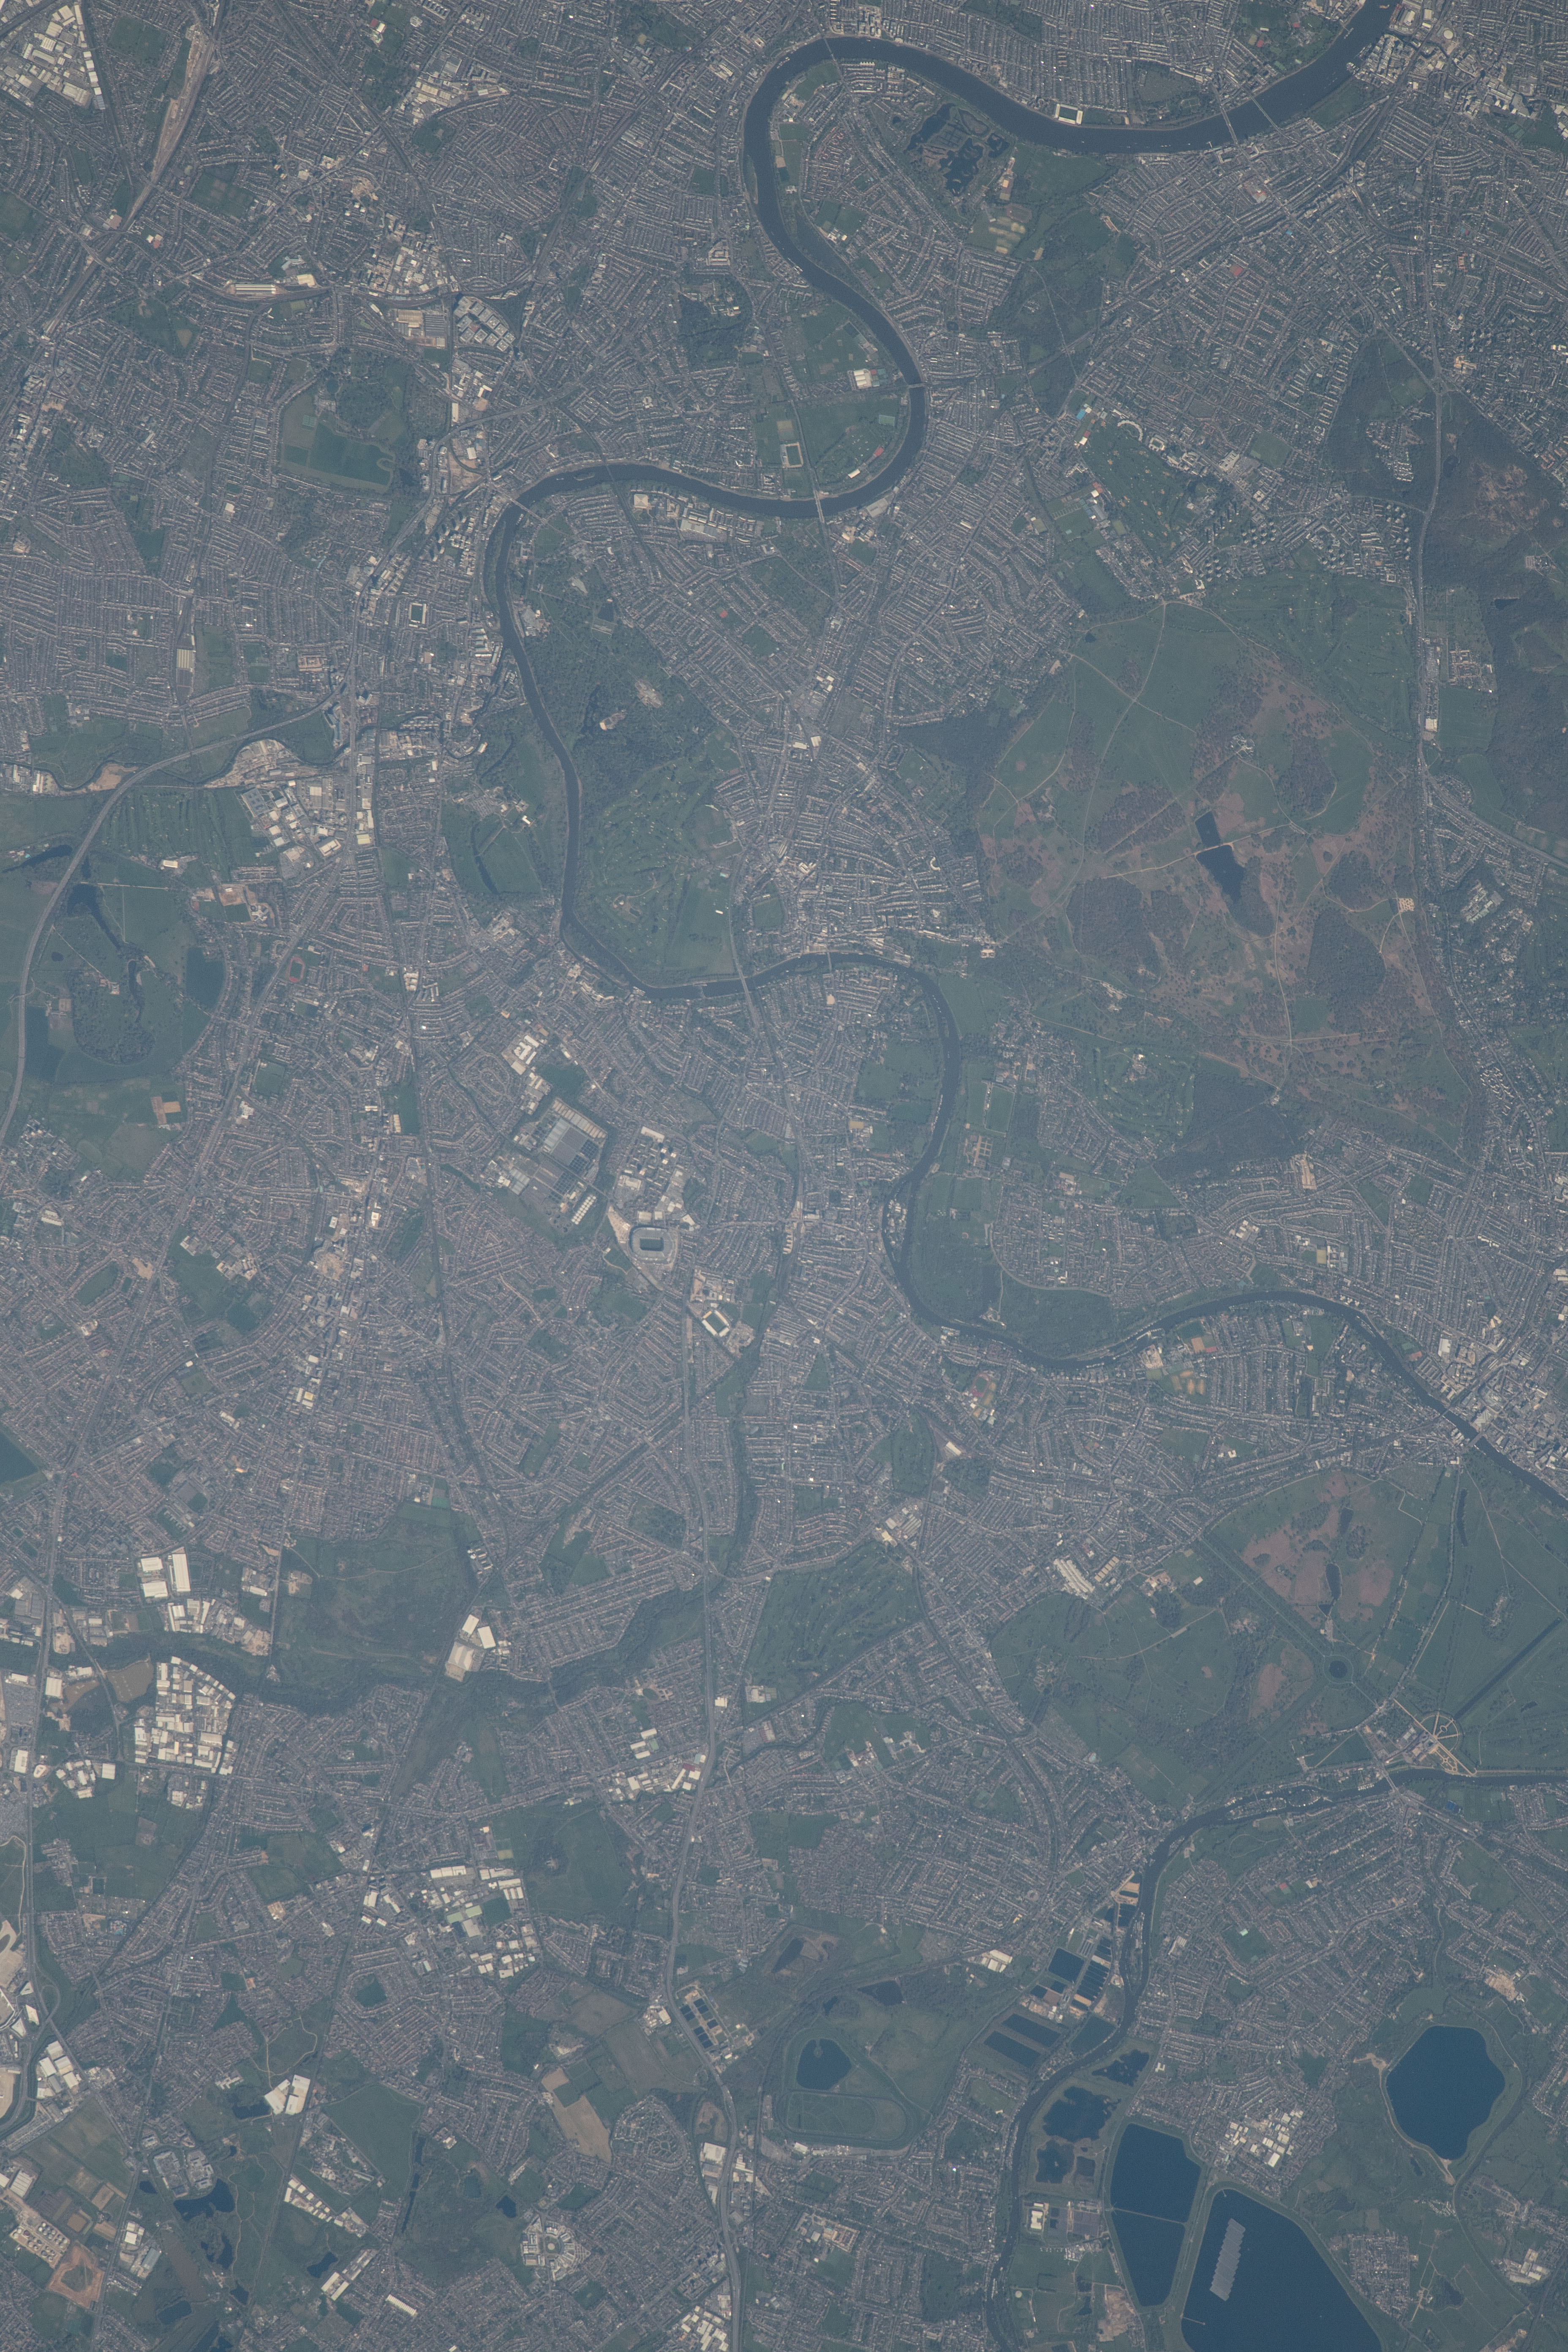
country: UK-ENGLAND
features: TWICKENHAM CITY, TWICKENHAM STADIUM, RIVER THAMES, HURST PARK
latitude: 51.5
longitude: -0.3
